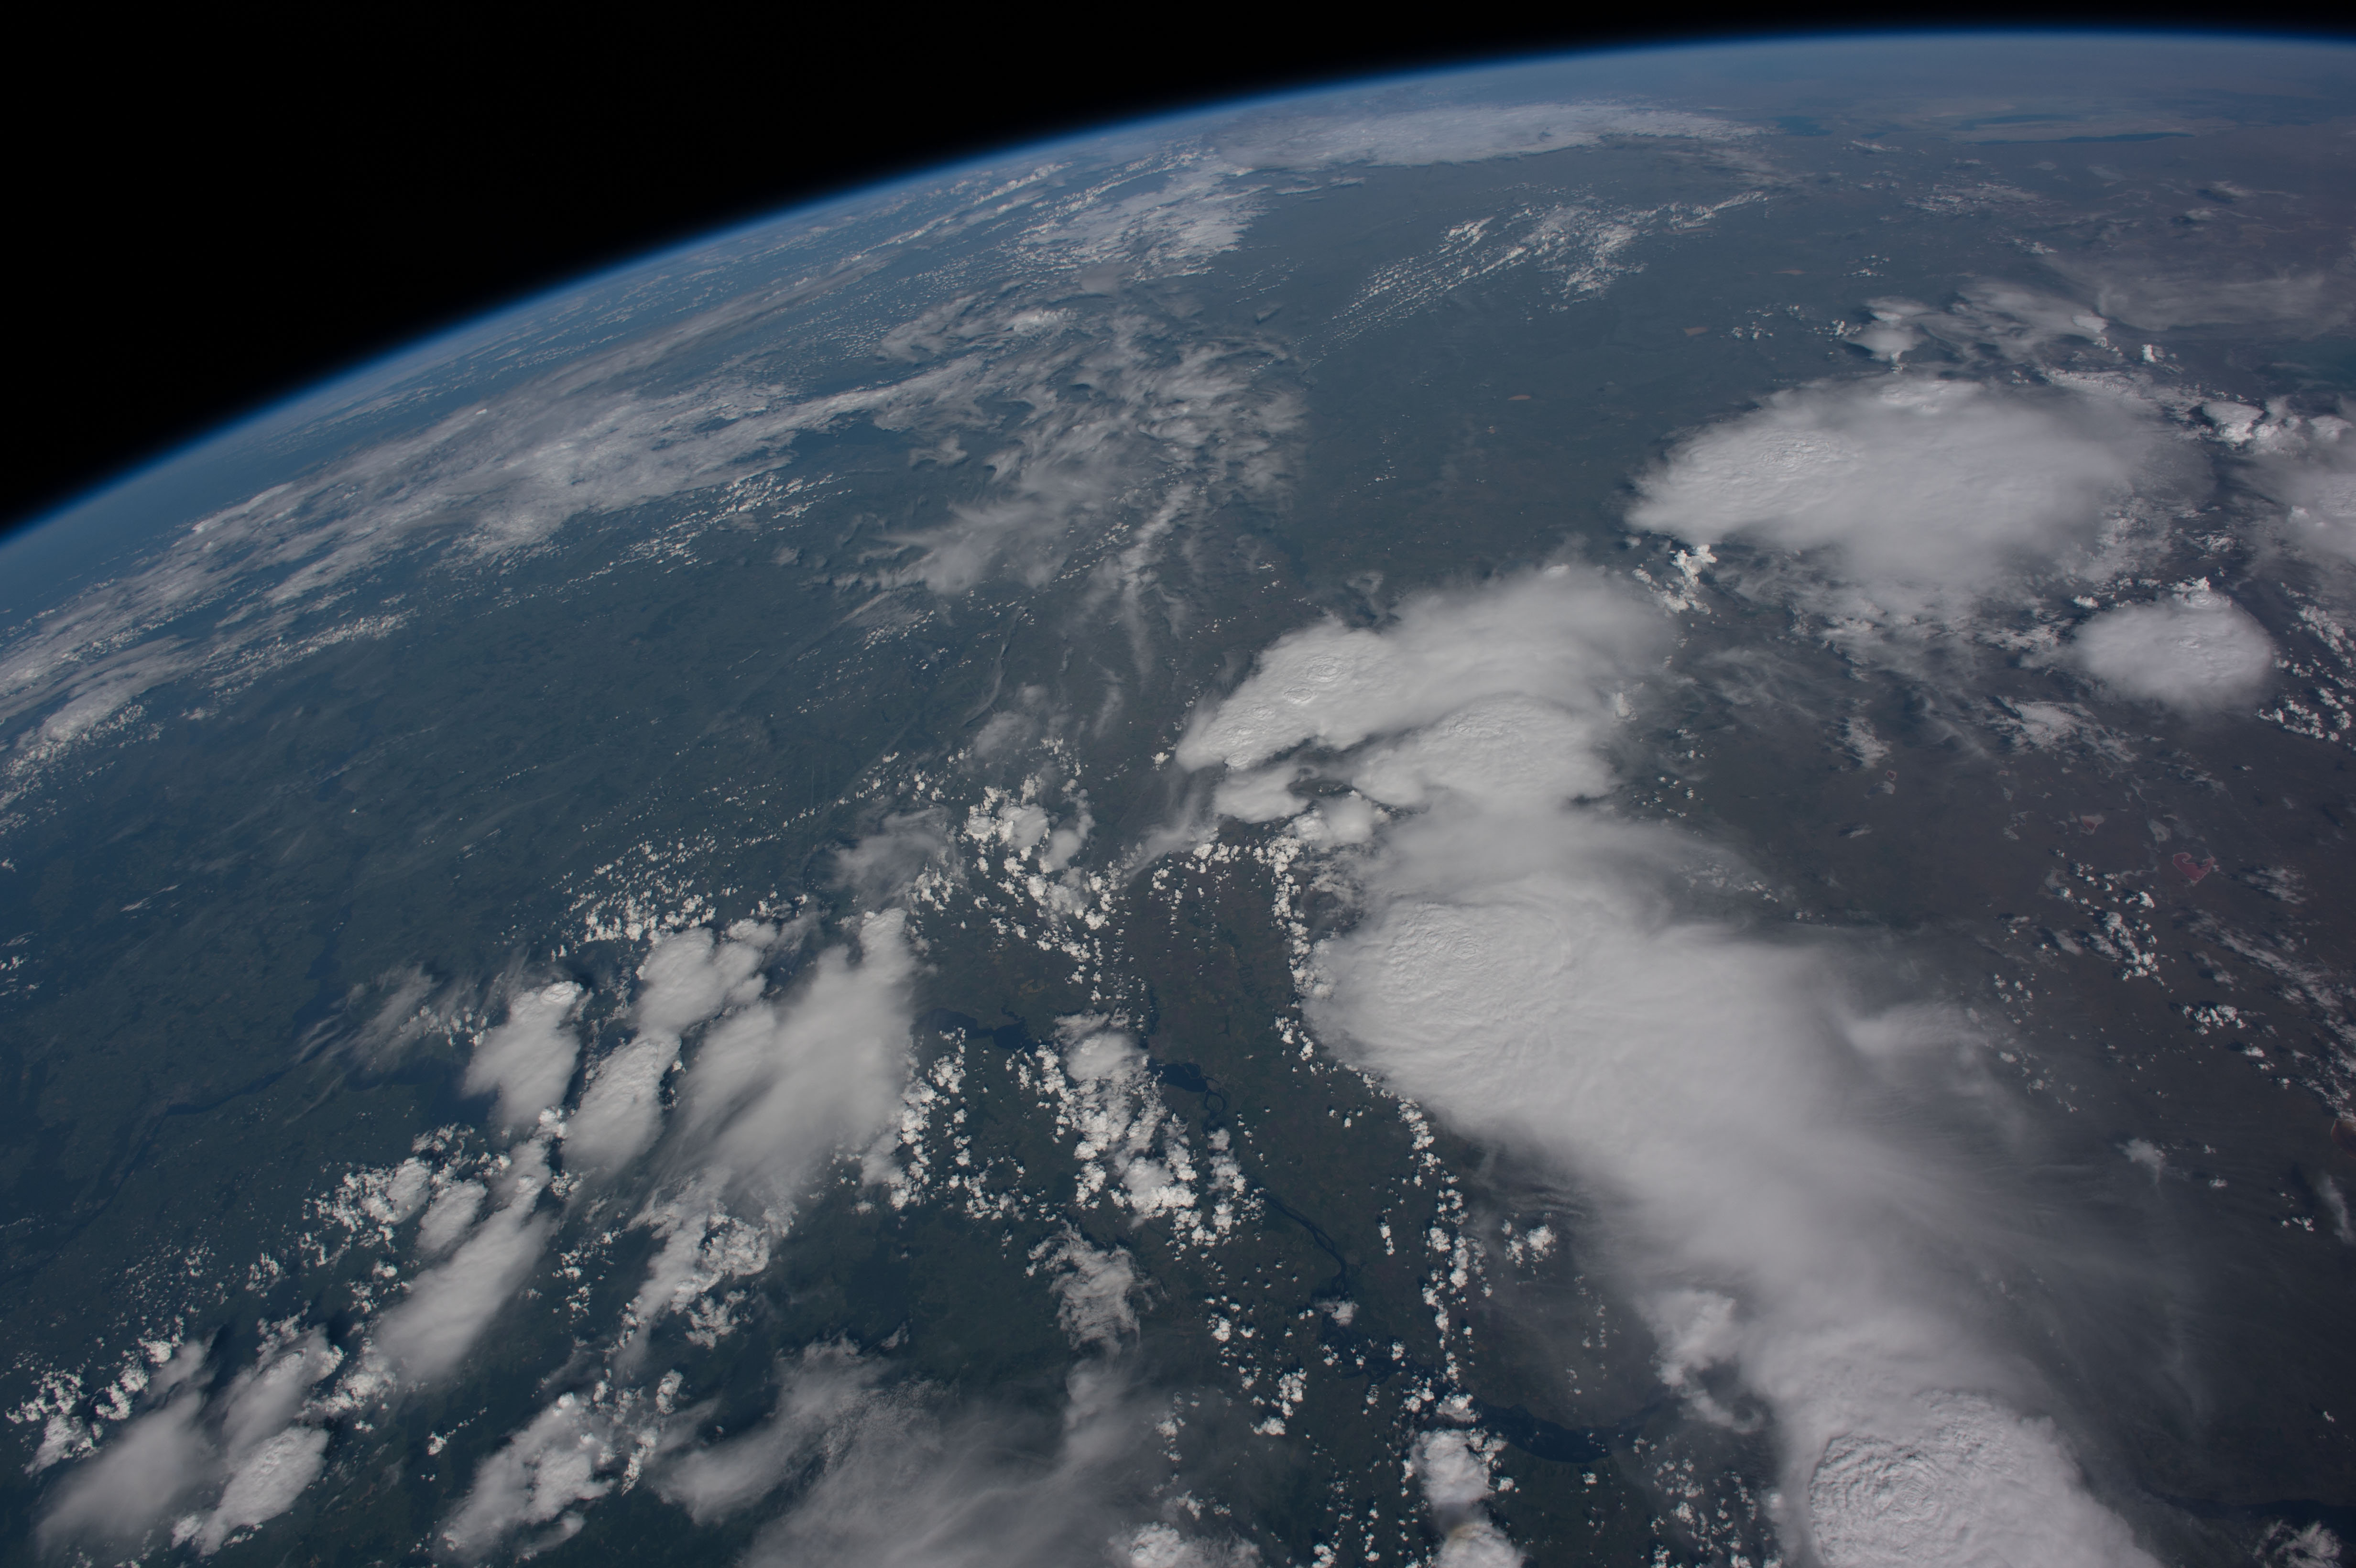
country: RUSSIAN FEDERATION
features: VOLGA RIVER, KAZAKHSTAN, SARATOV, SAMARA, ULYANOVSK, PENZA, ORENBURG, ATMOSPHERIC LIMB
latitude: 52.0
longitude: 49.5
